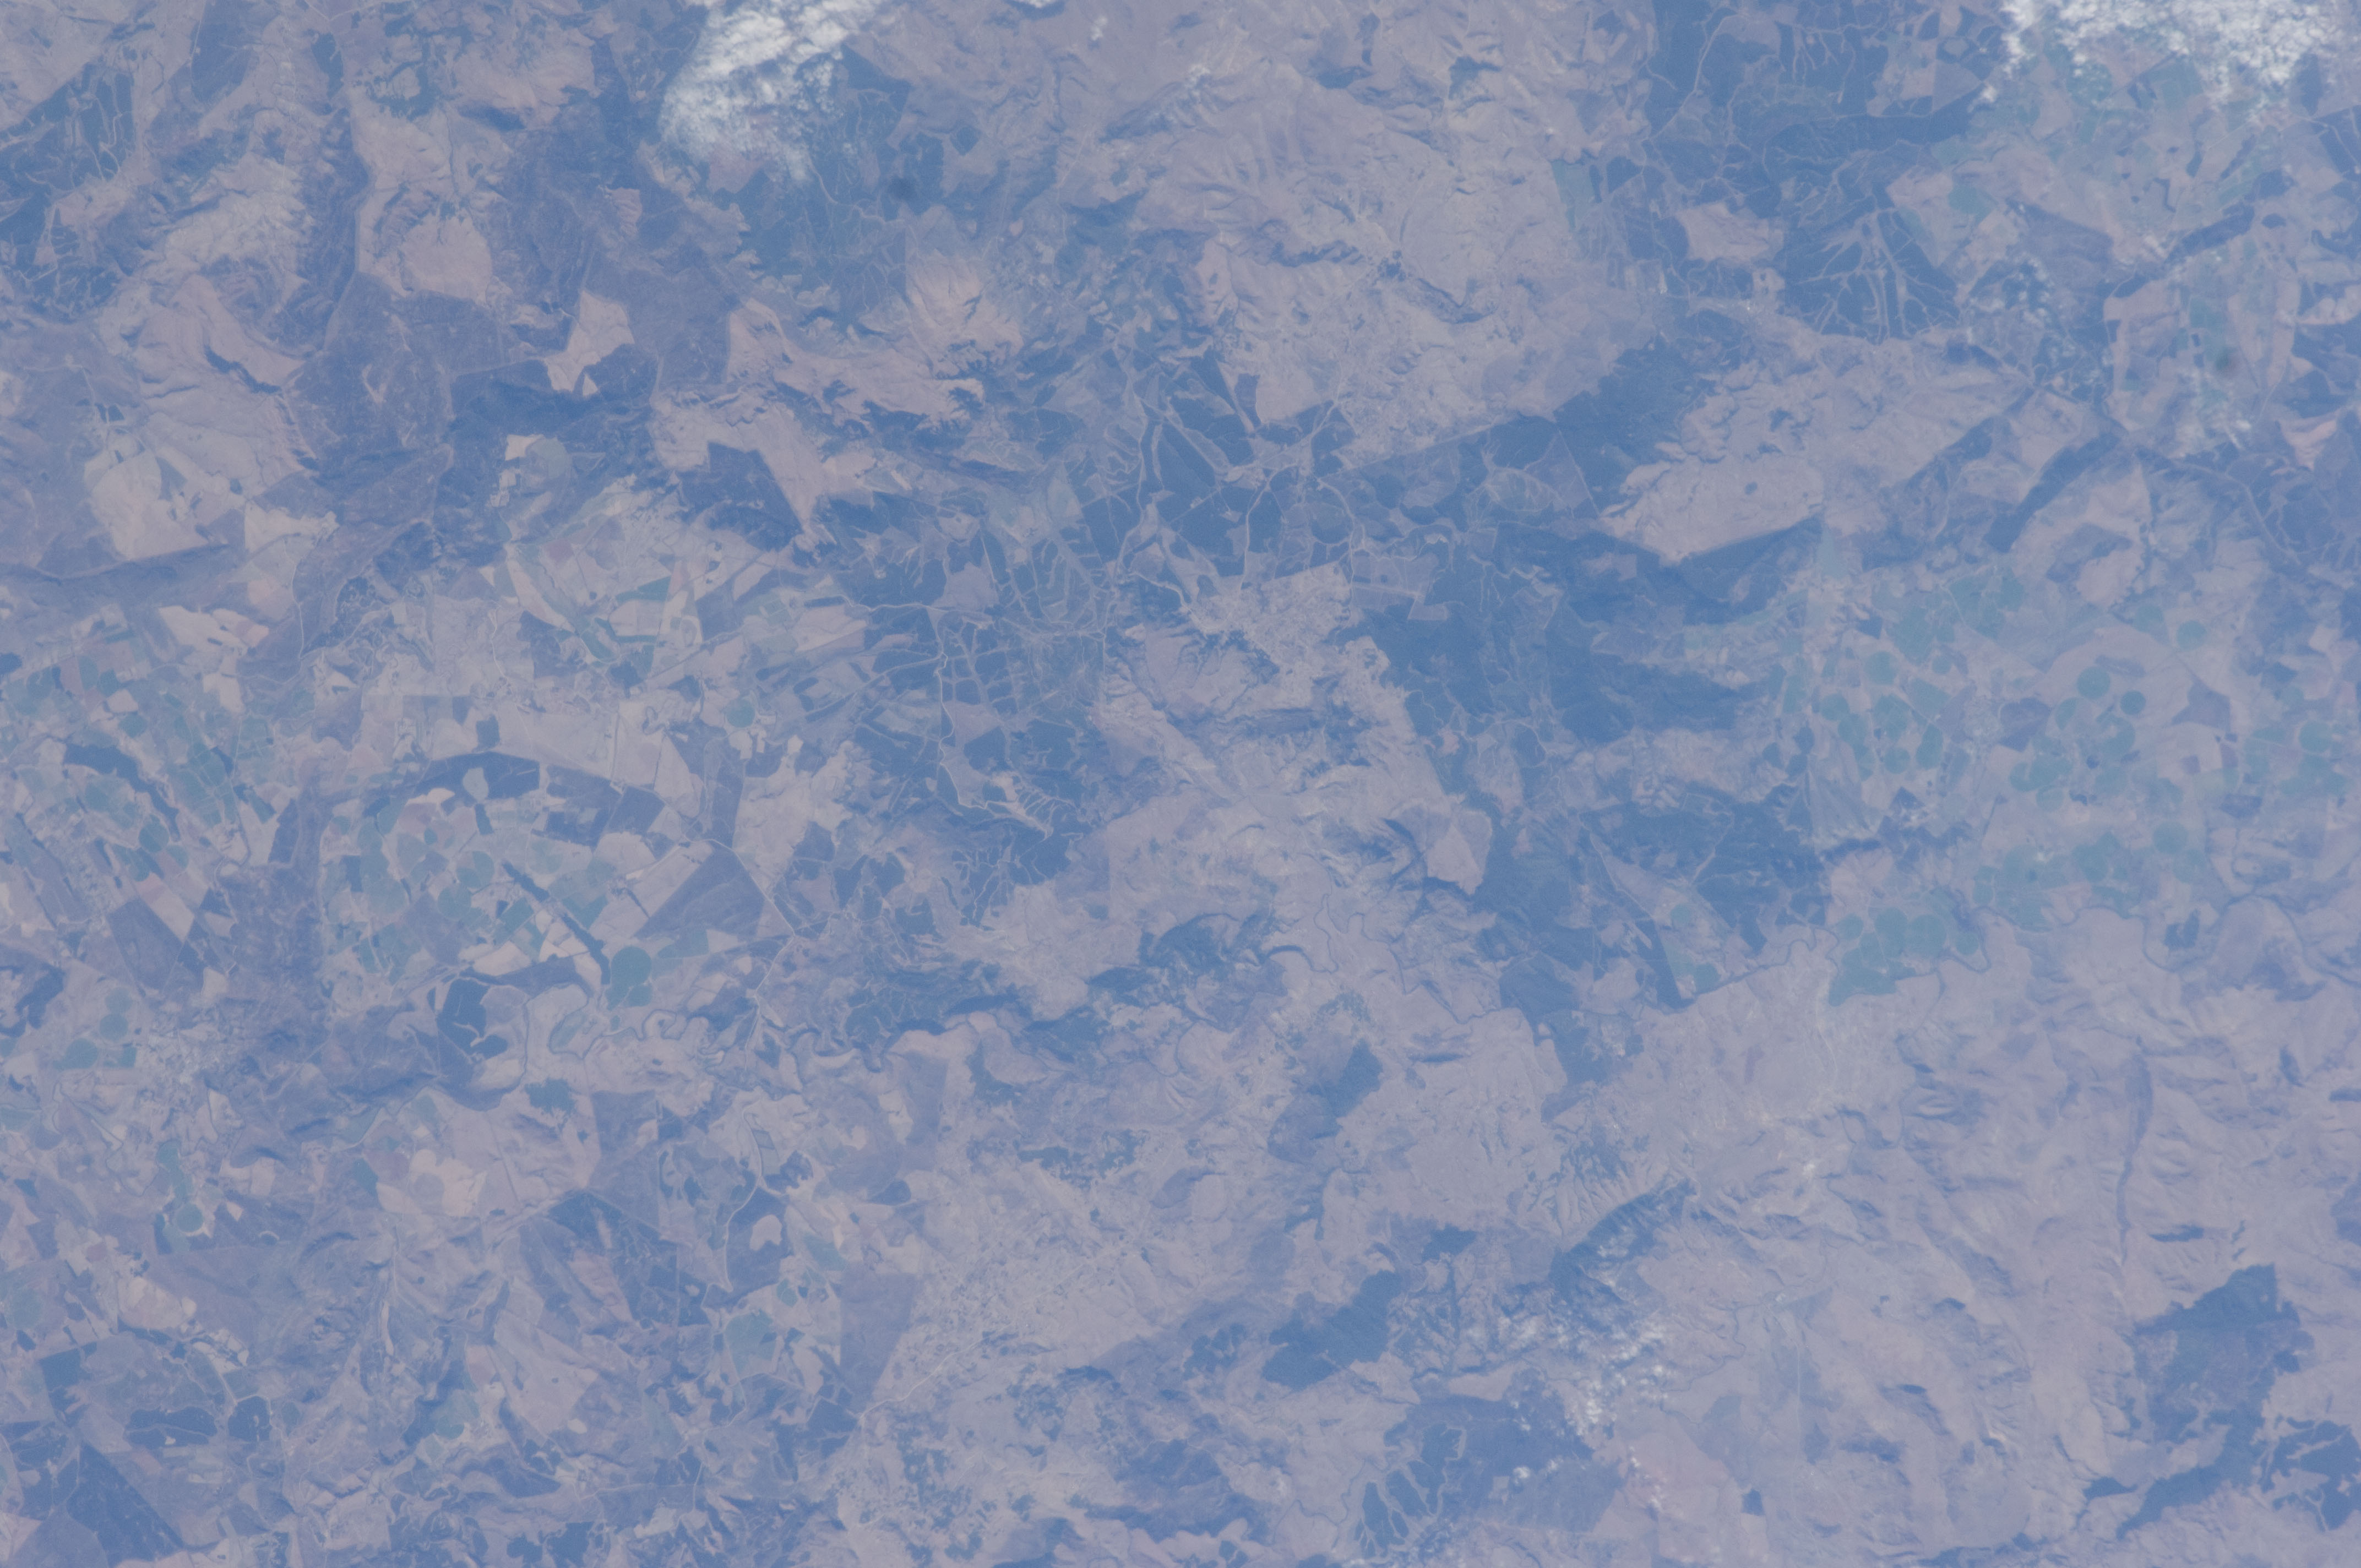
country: REPUBLIC SOUTH AFRICA
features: MZIMKULU R. VALLEY, AGR., TIMBER
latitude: -29.9
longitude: 29.7
